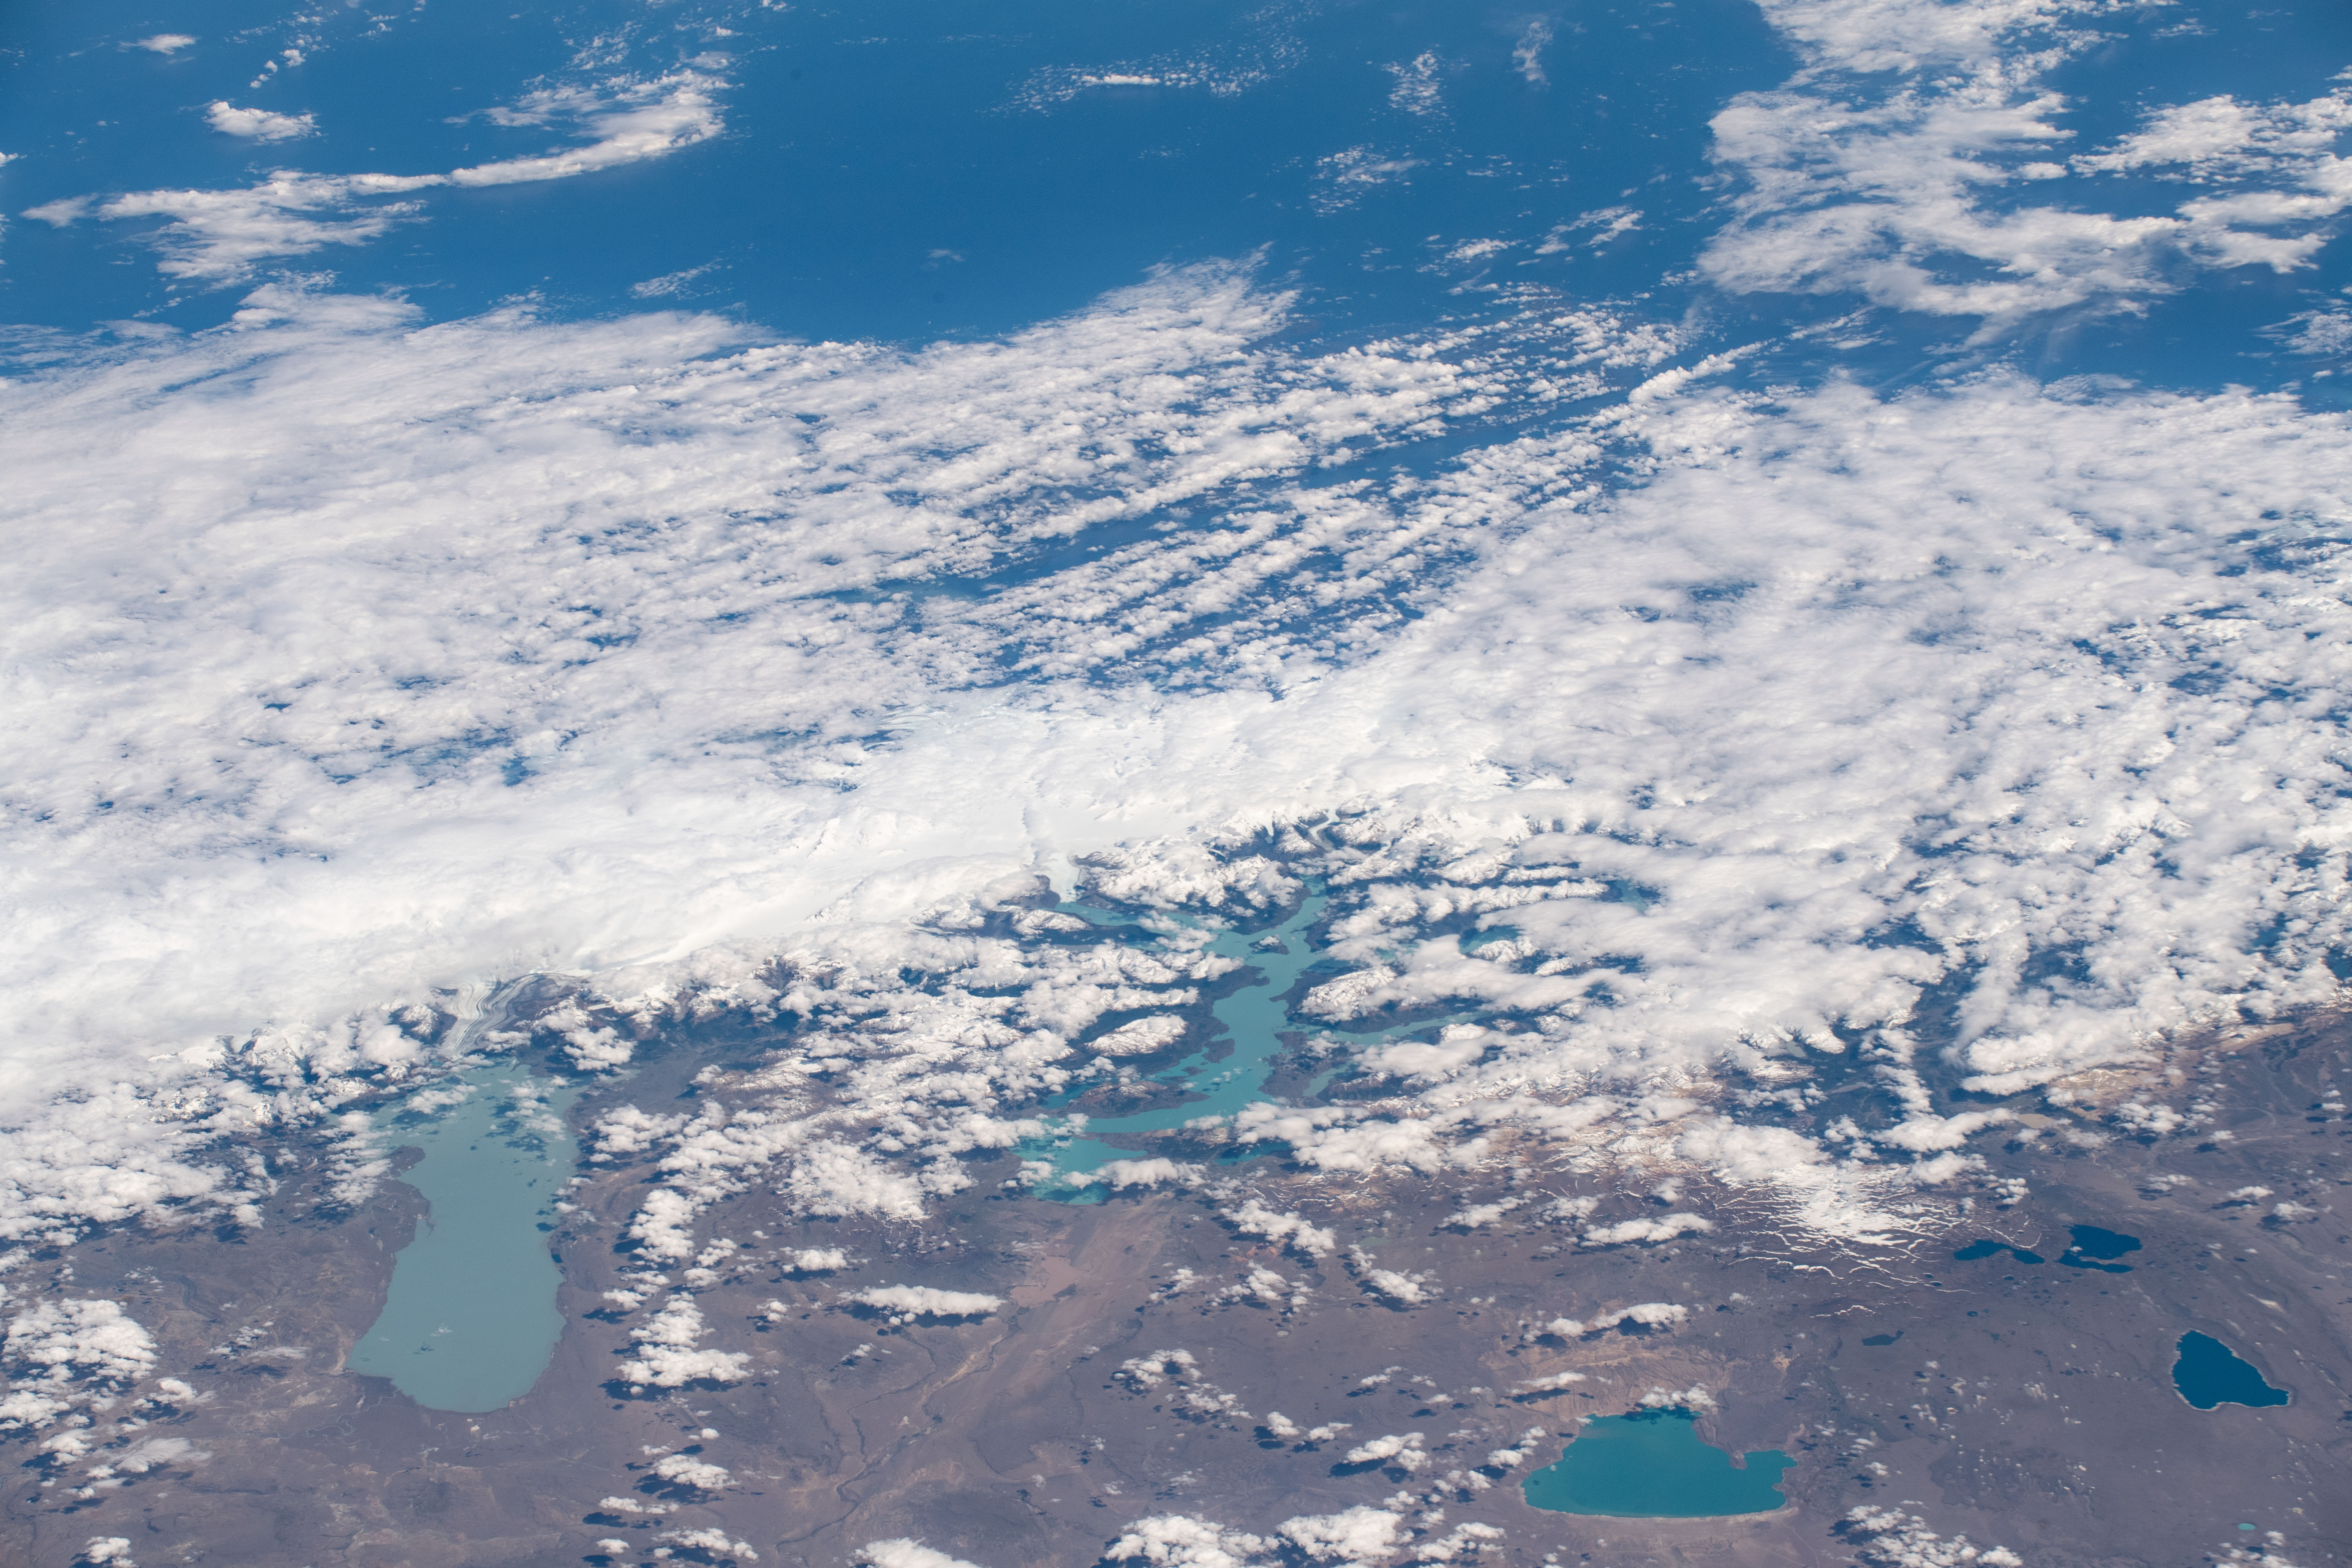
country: CHILE
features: SOUTHERN PATAGONIA ICEFIELDS, ARGENTINO LAKE, VIEDMA LAKE, OHIGGINS/SAN MARTIN LAKE, CARDIEL LAKE
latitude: -49.0
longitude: -73.0
